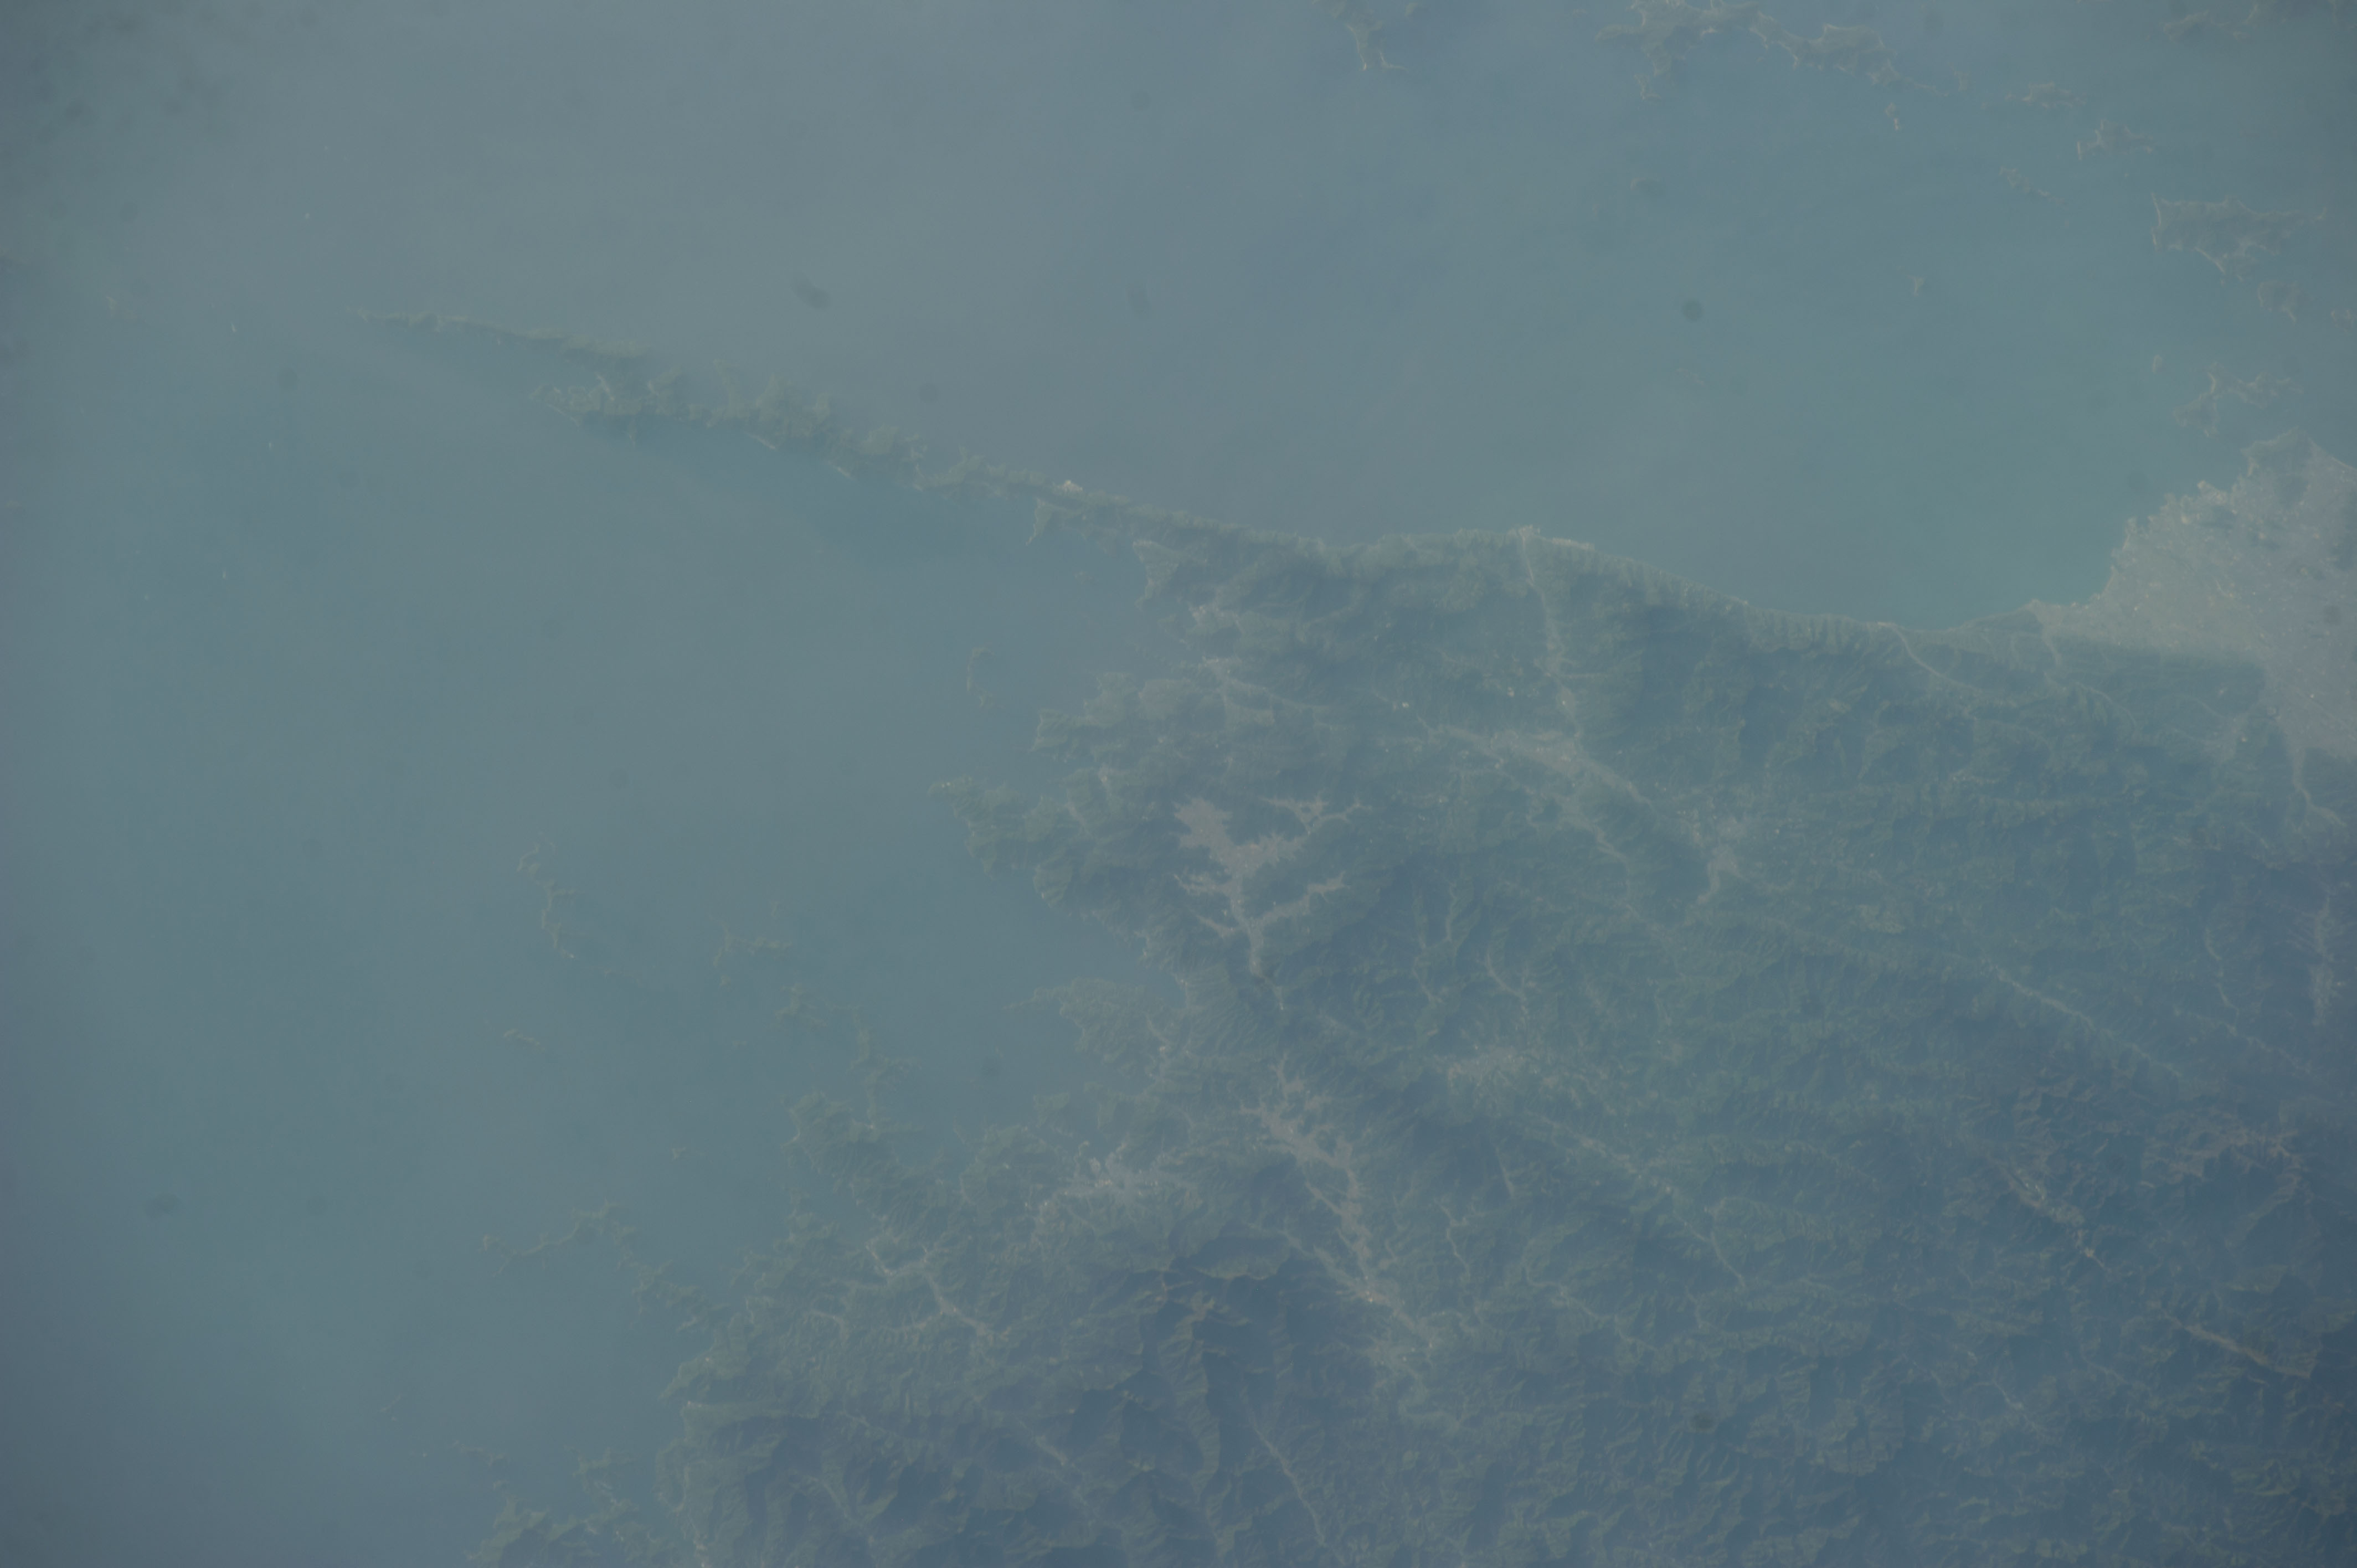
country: JAPAN
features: BUNGO CHANNEL, HOYO STRAIT, IYO-NADA SEA, SEIYO, EHIME PREFECTURE, OZU, MATSUYAMA
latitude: 33.4
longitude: 132.5
